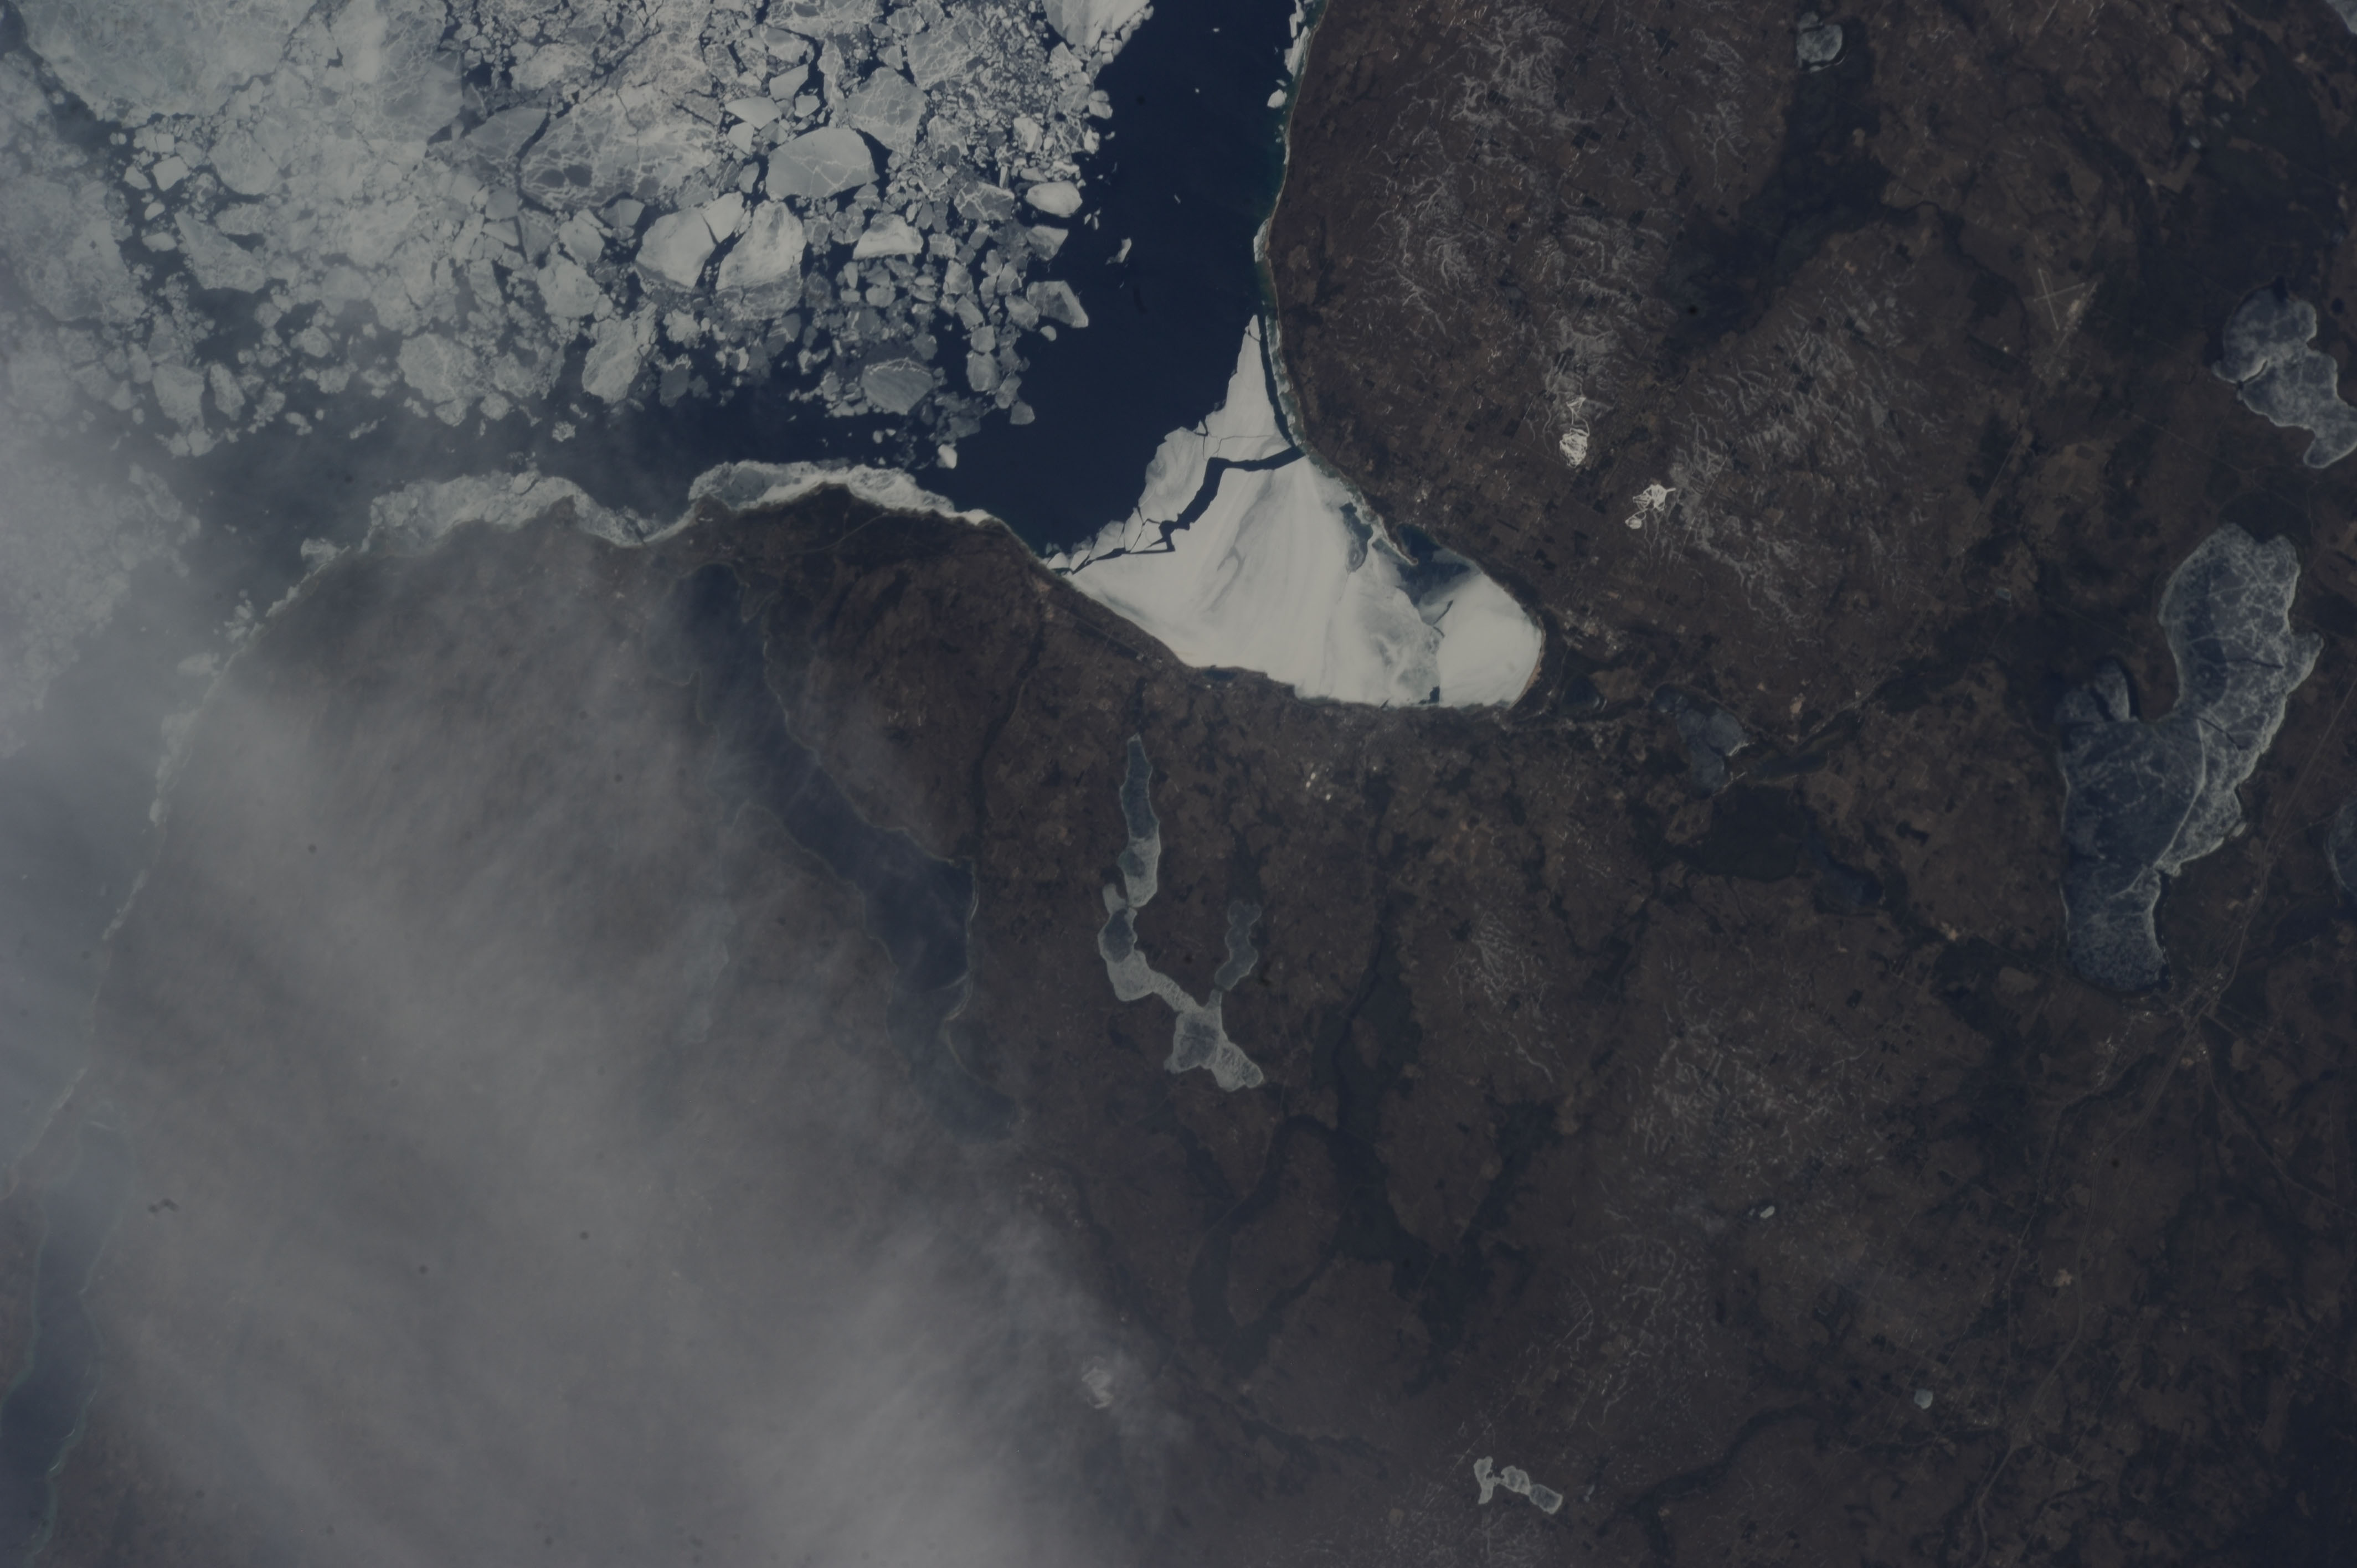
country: USA-MICHIGAN
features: BURT LAKE, LITTLE TRAVERSE, CHARLEVOIX, LAKE MICHIGAN
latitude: 45.4
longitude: -85.0
